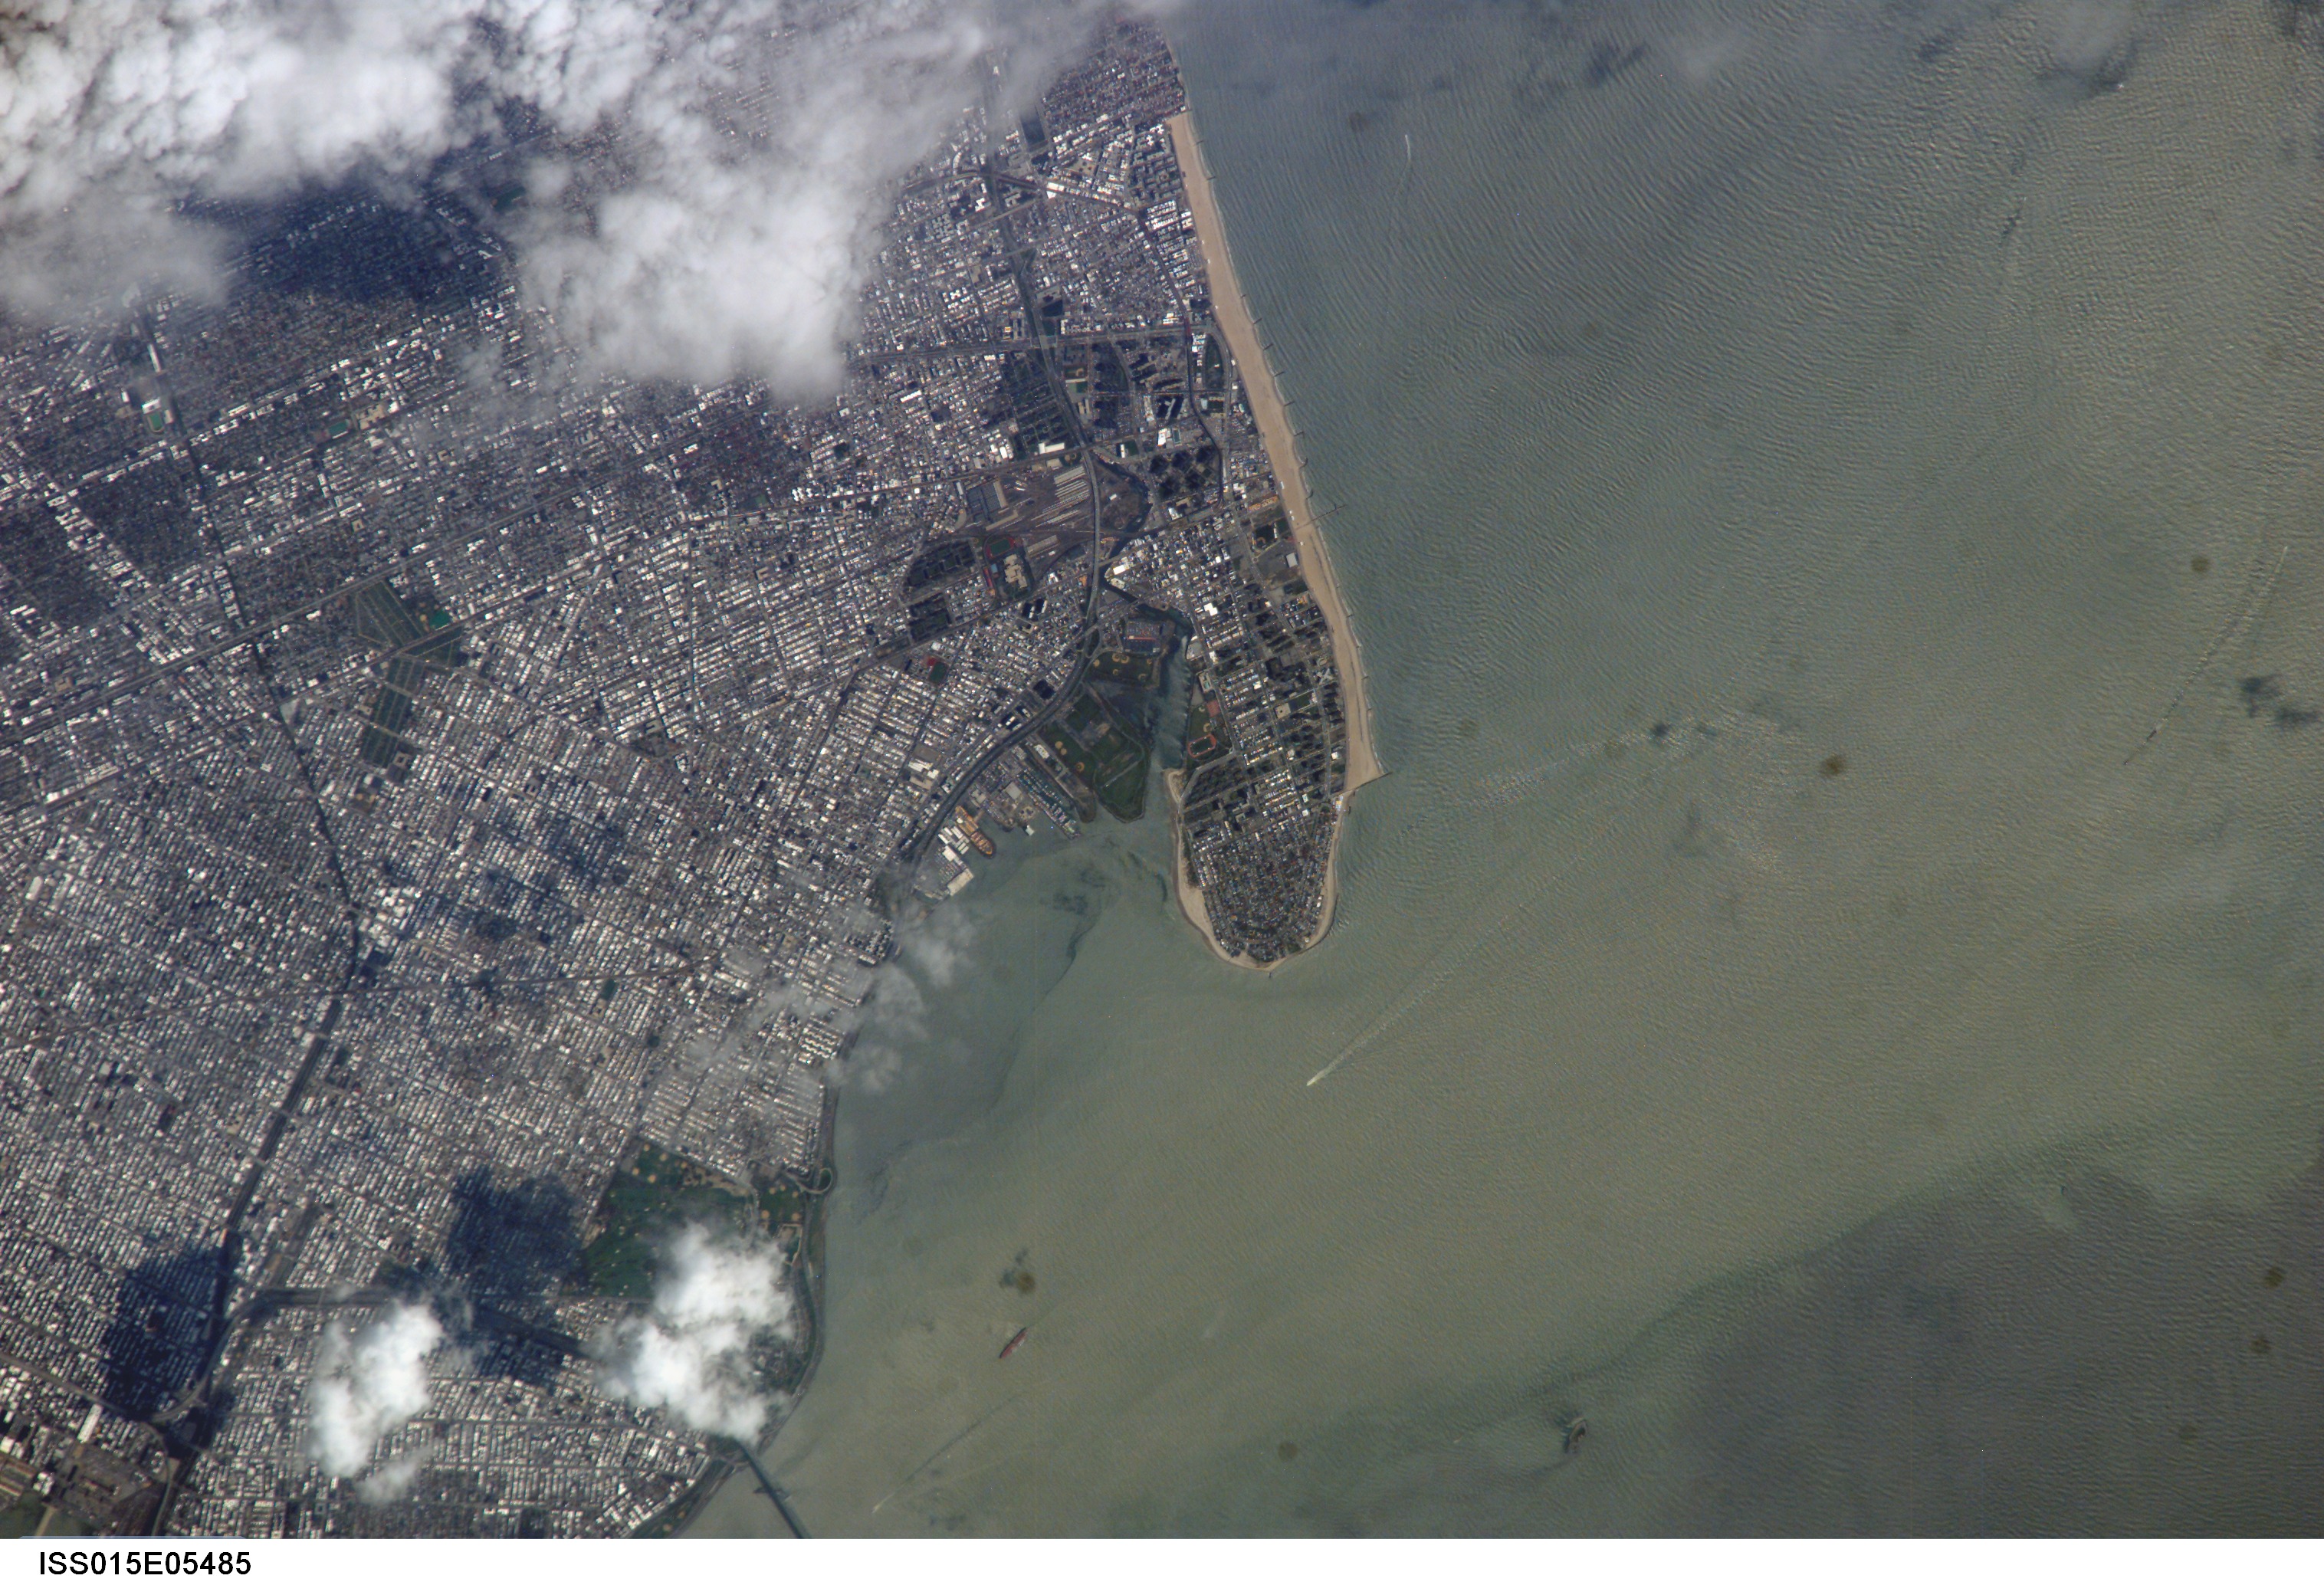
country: USA-NEW YORK
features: GRAVESEND BAY, CONEY ISLAND
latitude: 40.6
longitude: -74.0
